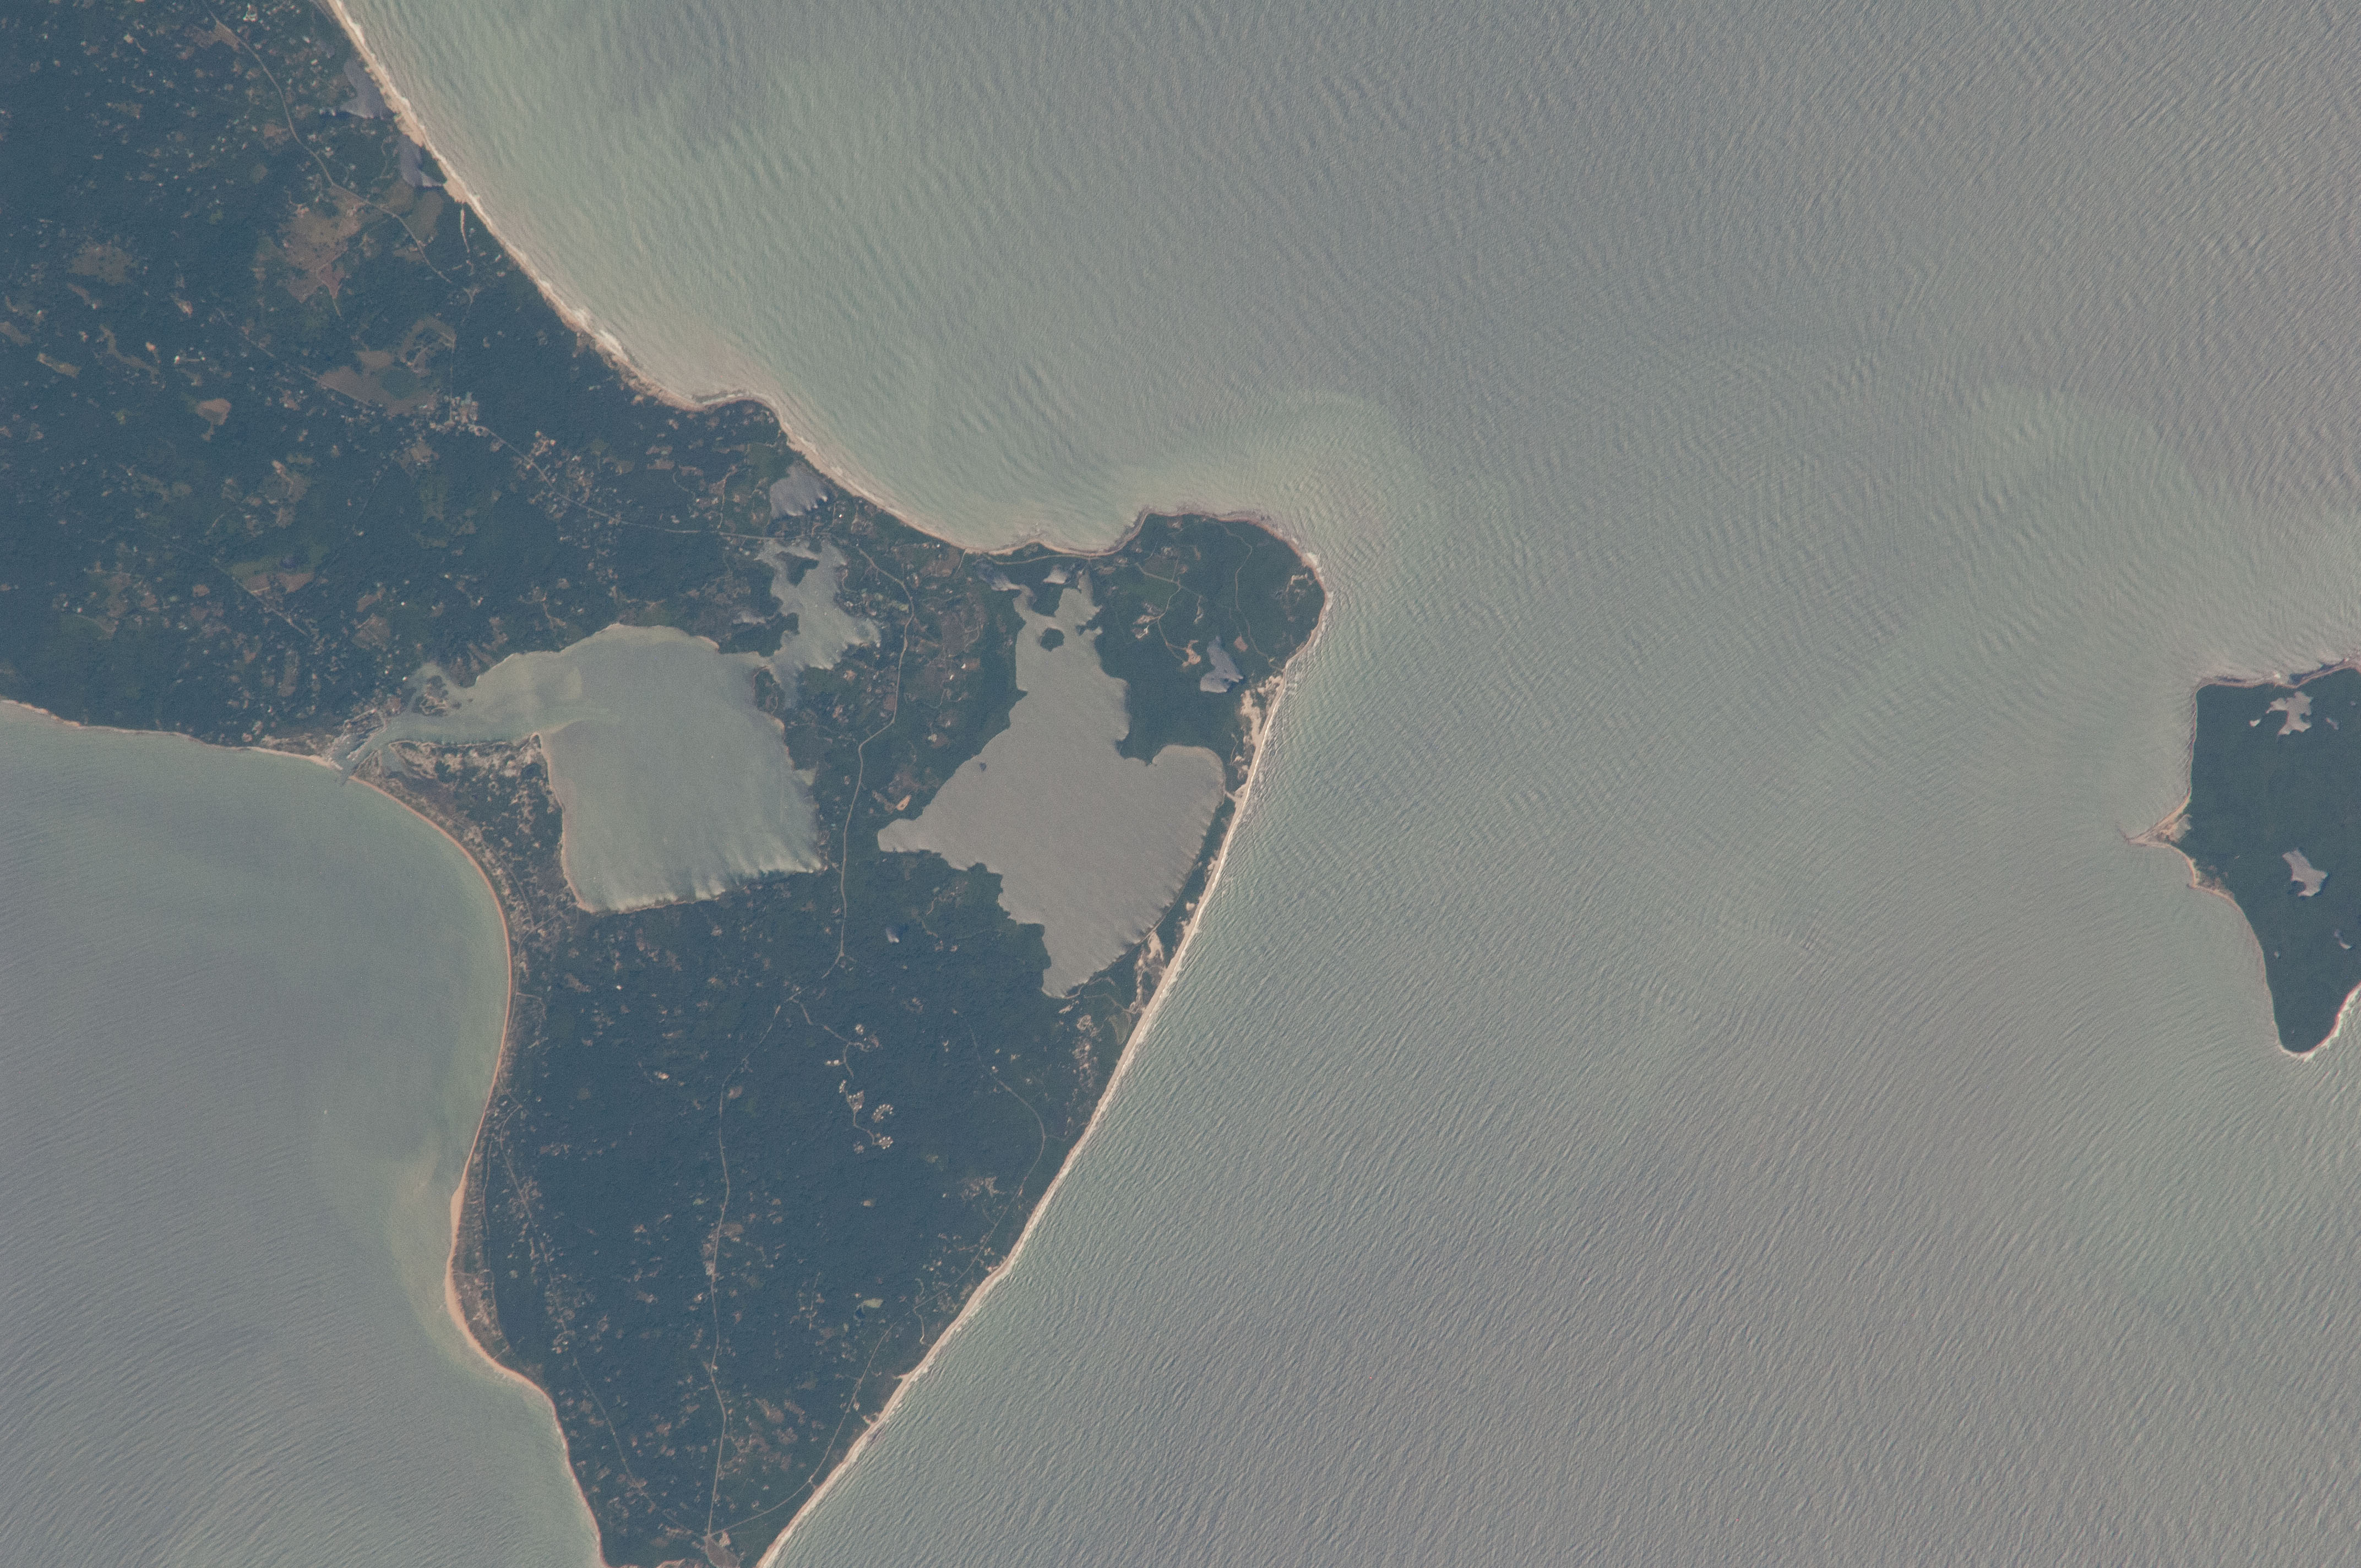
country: USA-MASSACHUSETTS
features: GAY HEAD, SW. MARTHA'S VINEYARD, NO MAN'S LAND, PONDS, ROADS, VILLAGES
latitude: 41.3
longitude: -70.8
